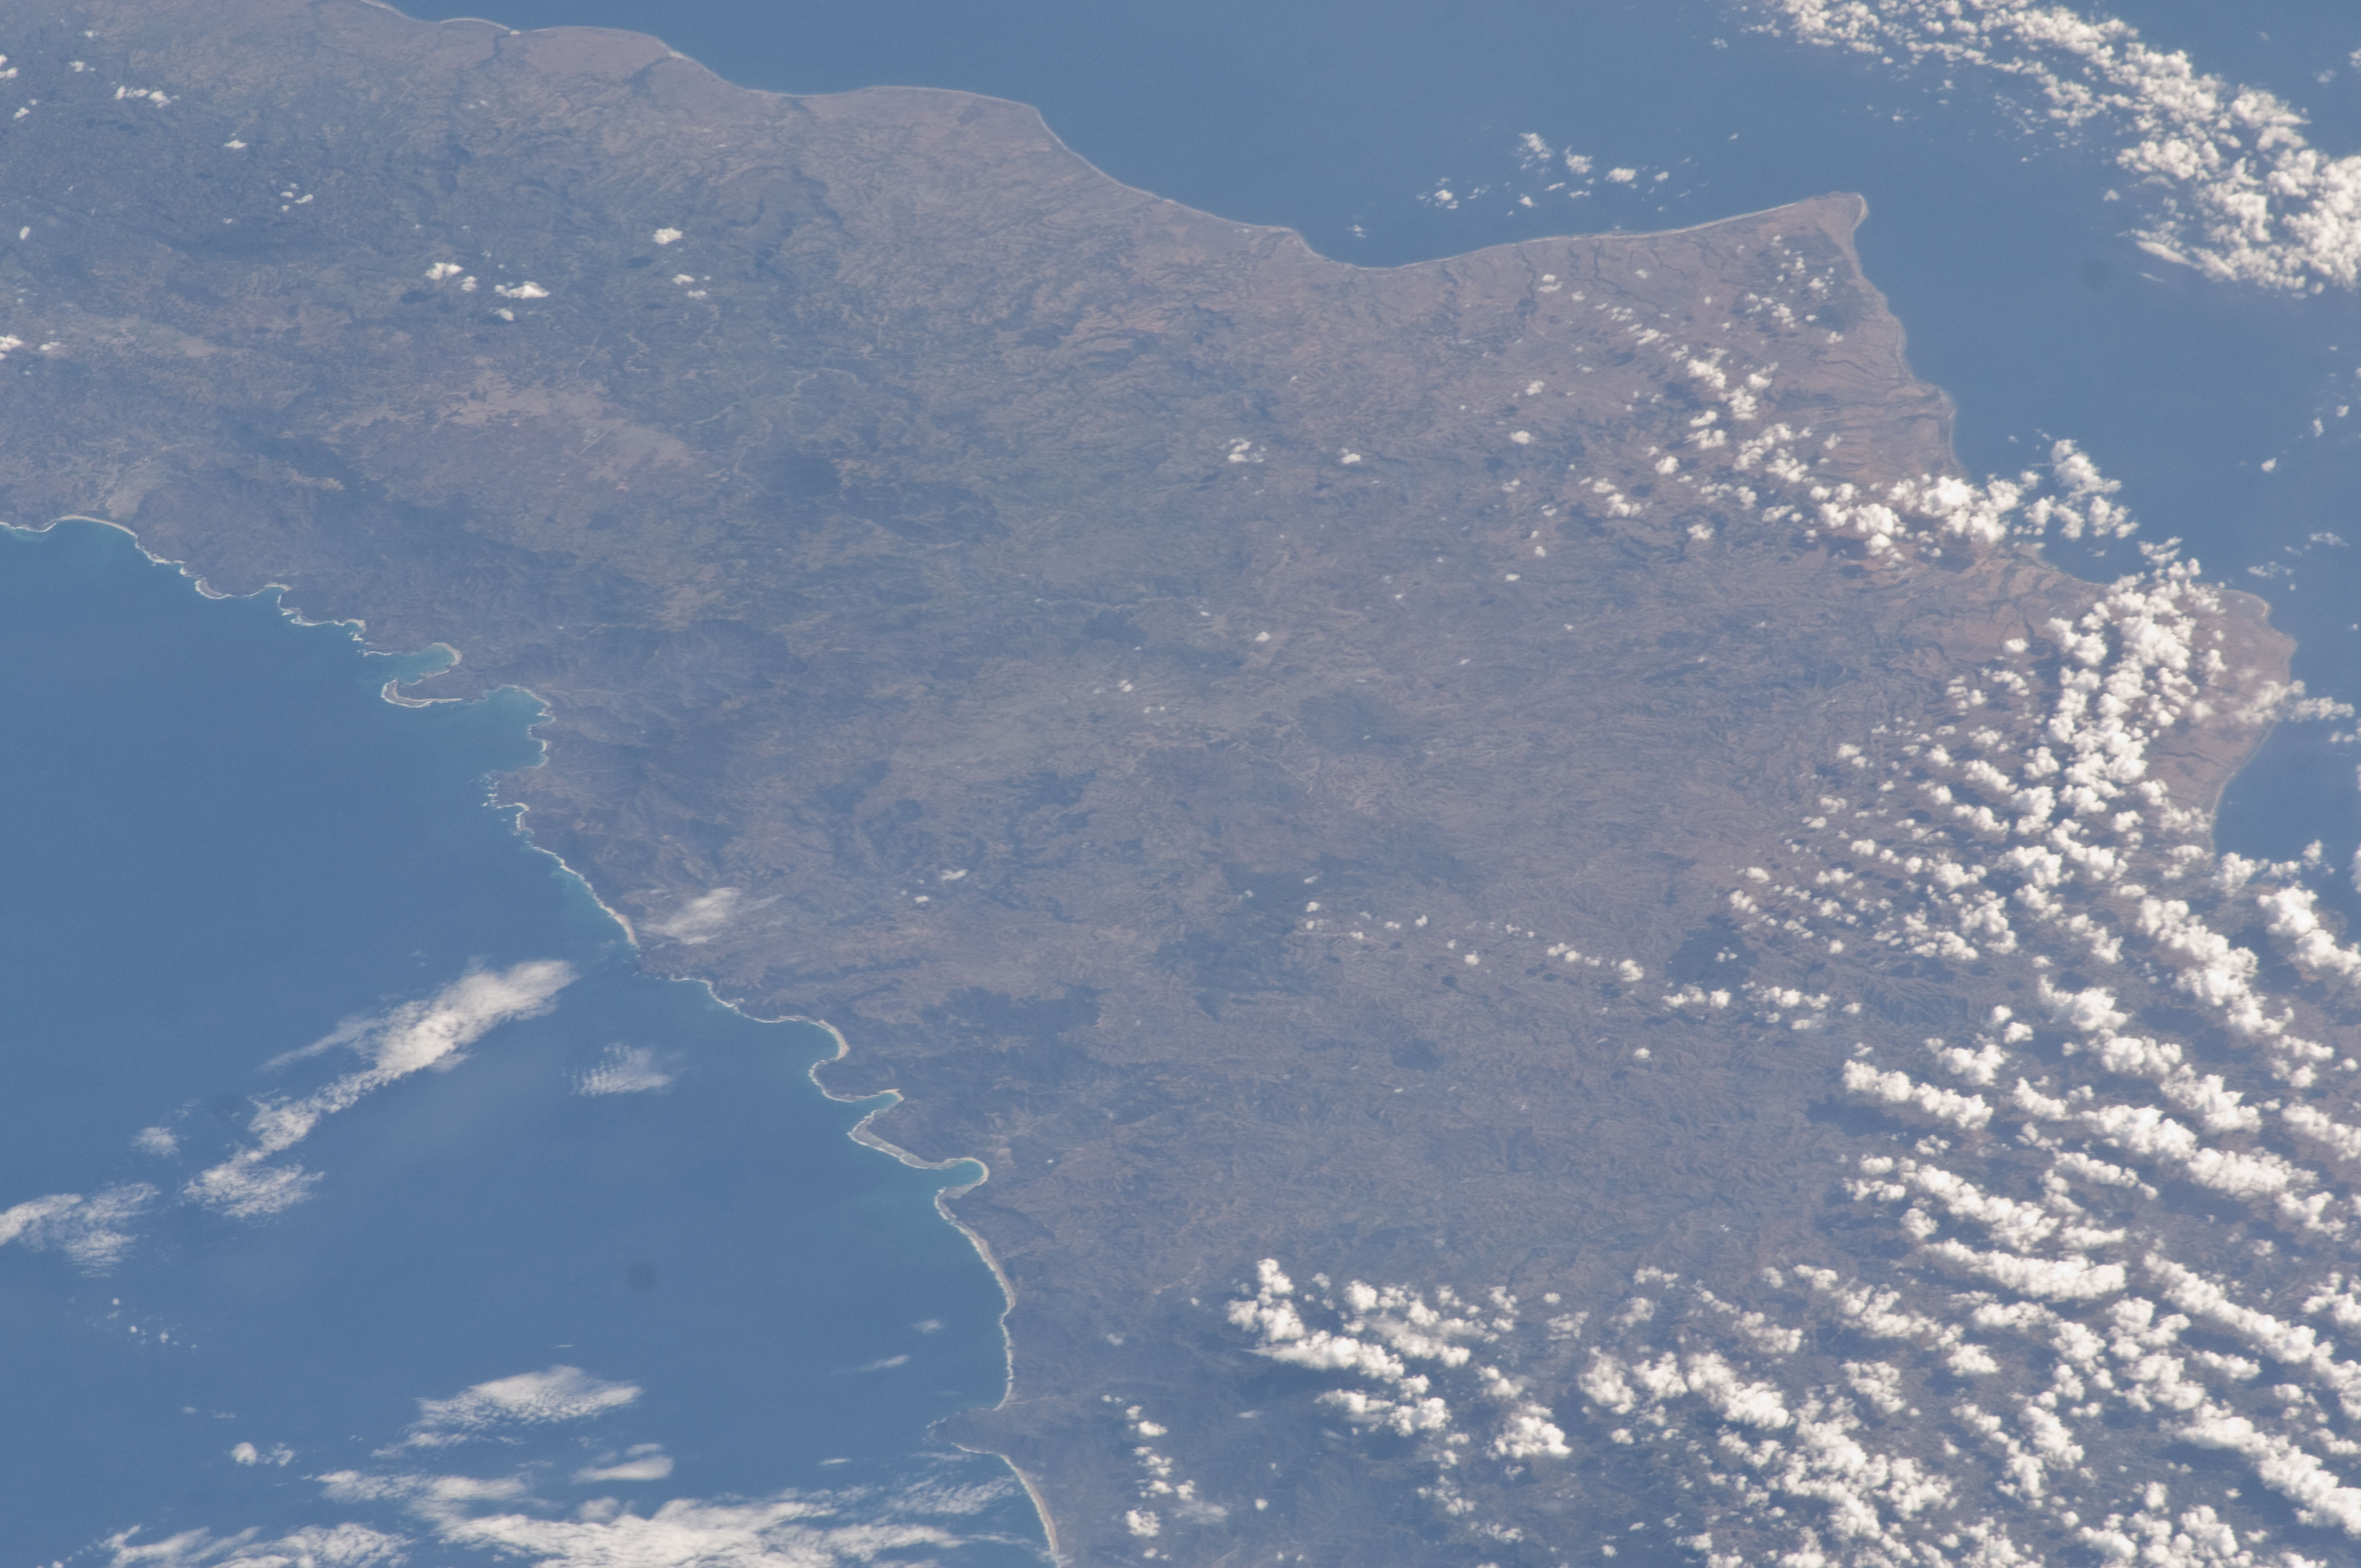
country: INDONESIA
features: LESSER SUNDA I., SUMBA, INDIAN O.
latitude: -9.6
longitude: 119.7
